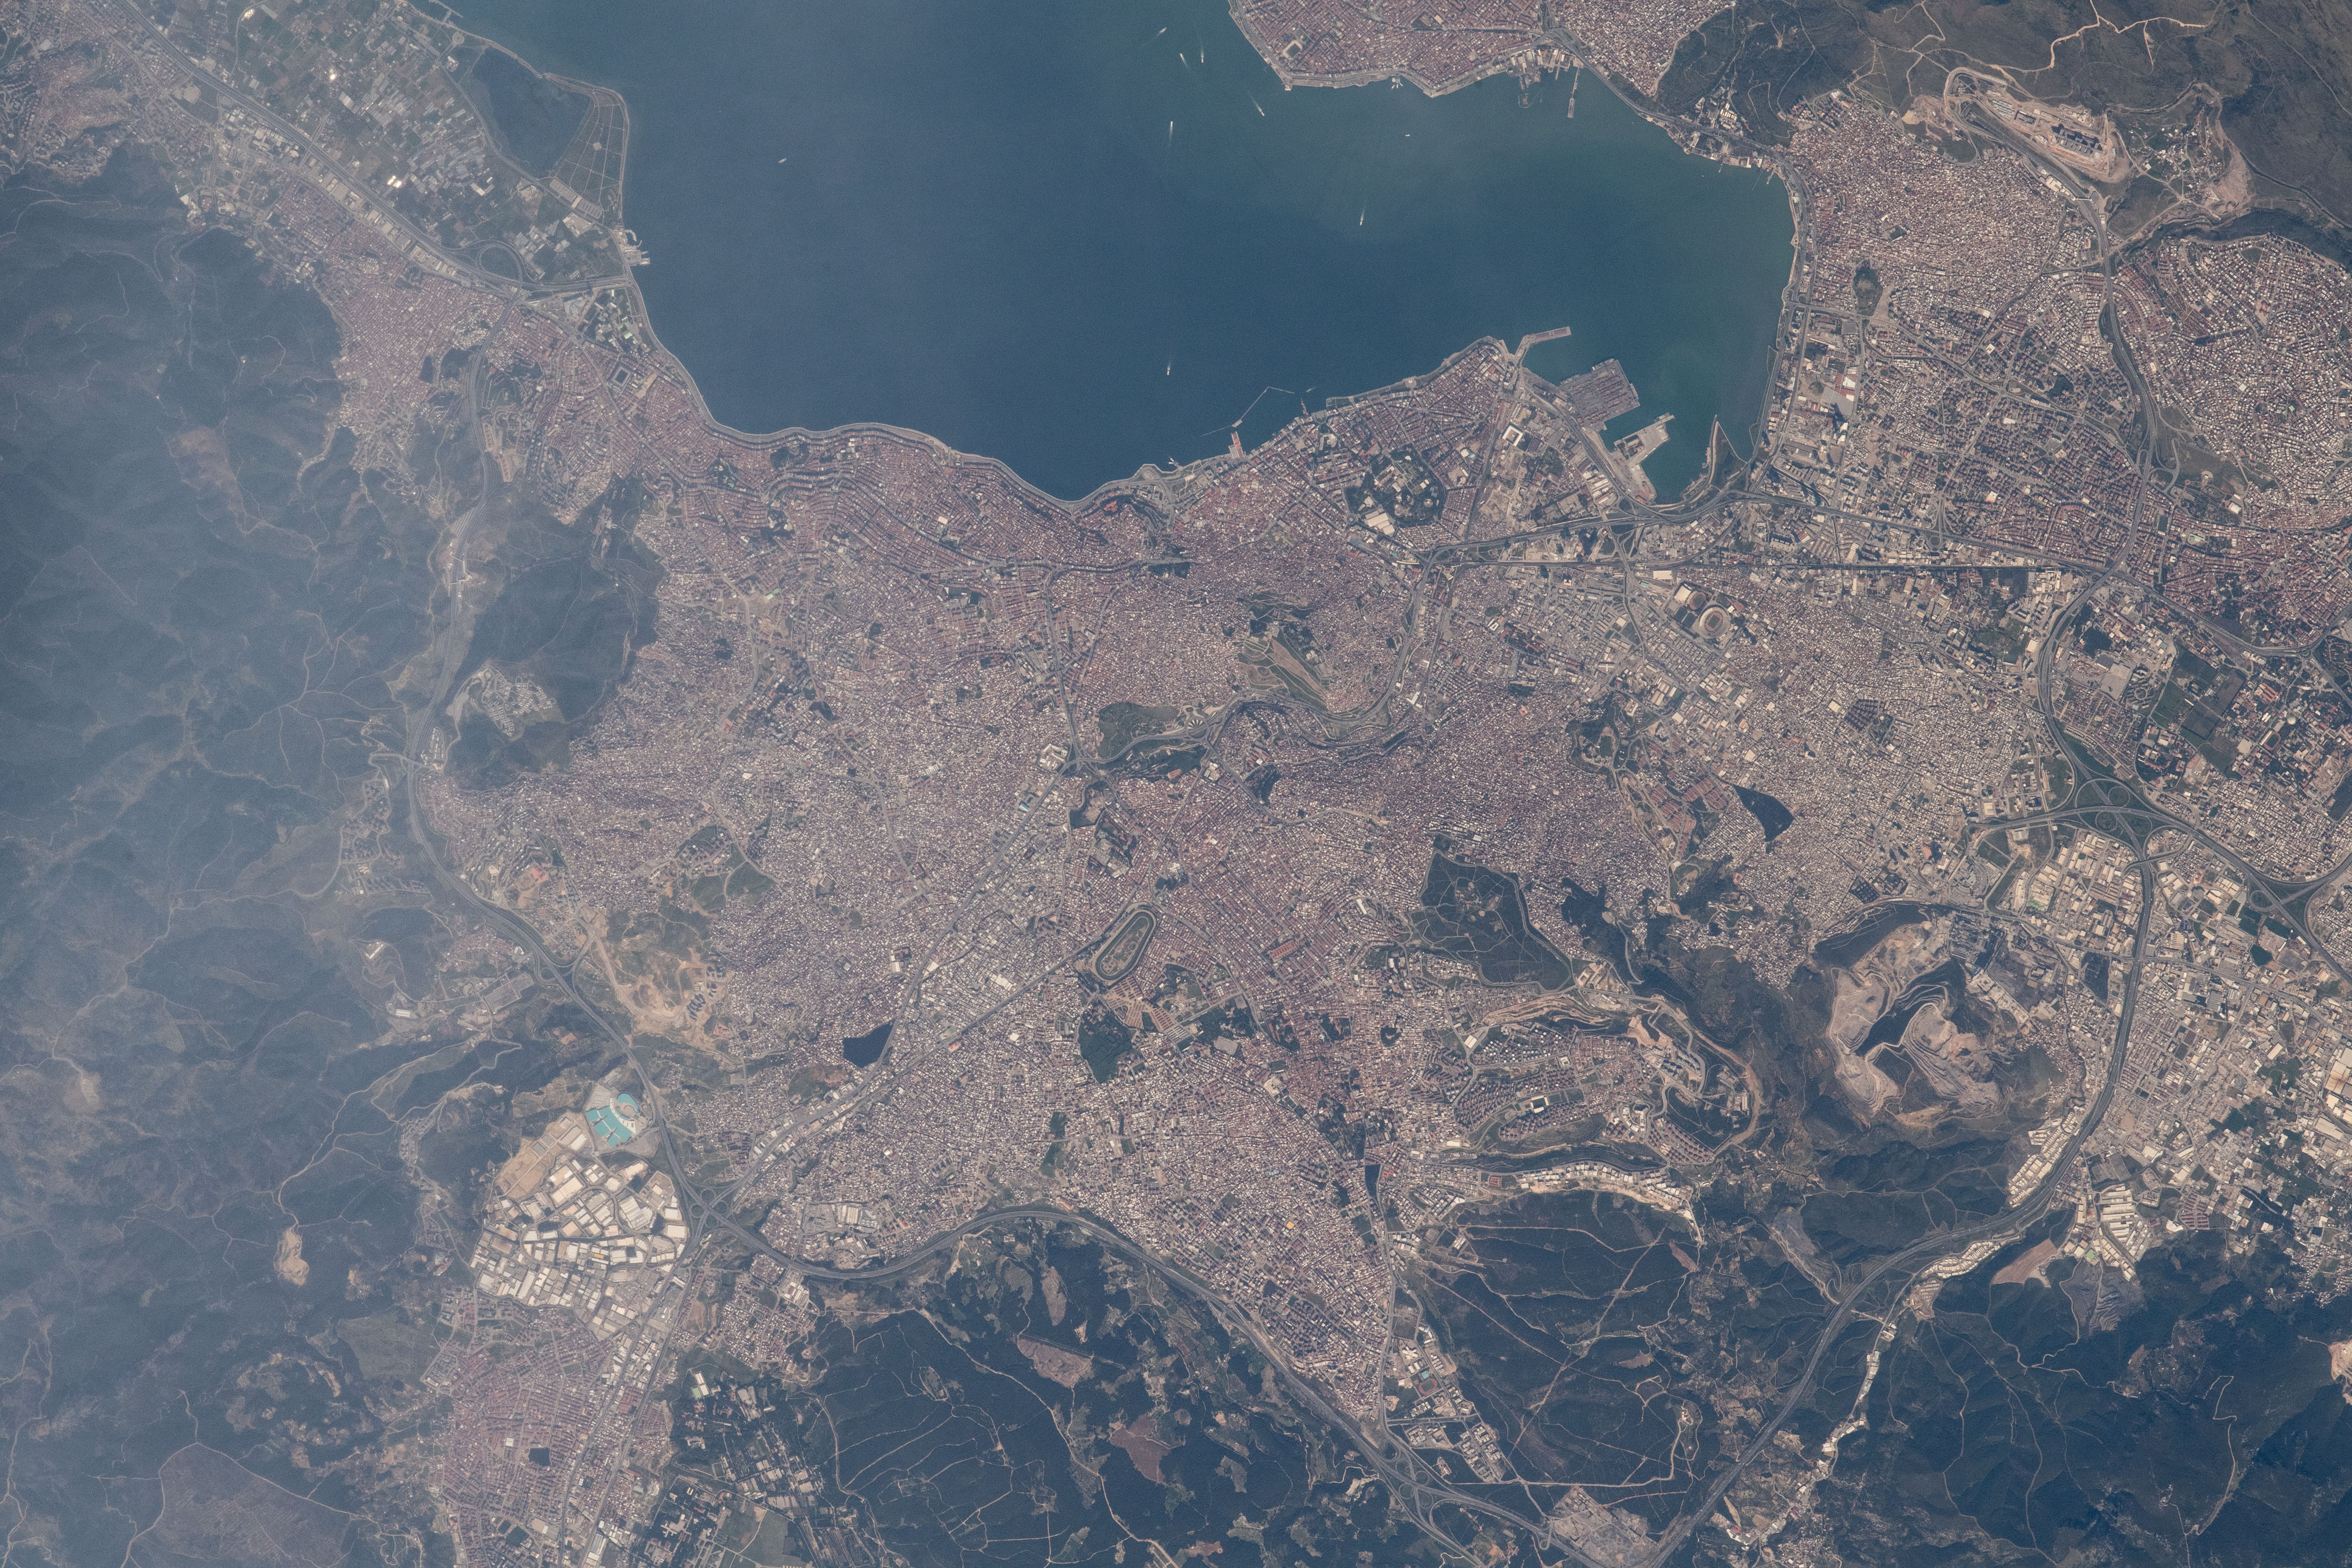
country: TURKEY
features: BUCA SEVEN LAKES PARK, KULTURPARK IZMIR
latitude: 38.4
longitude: 27.2
